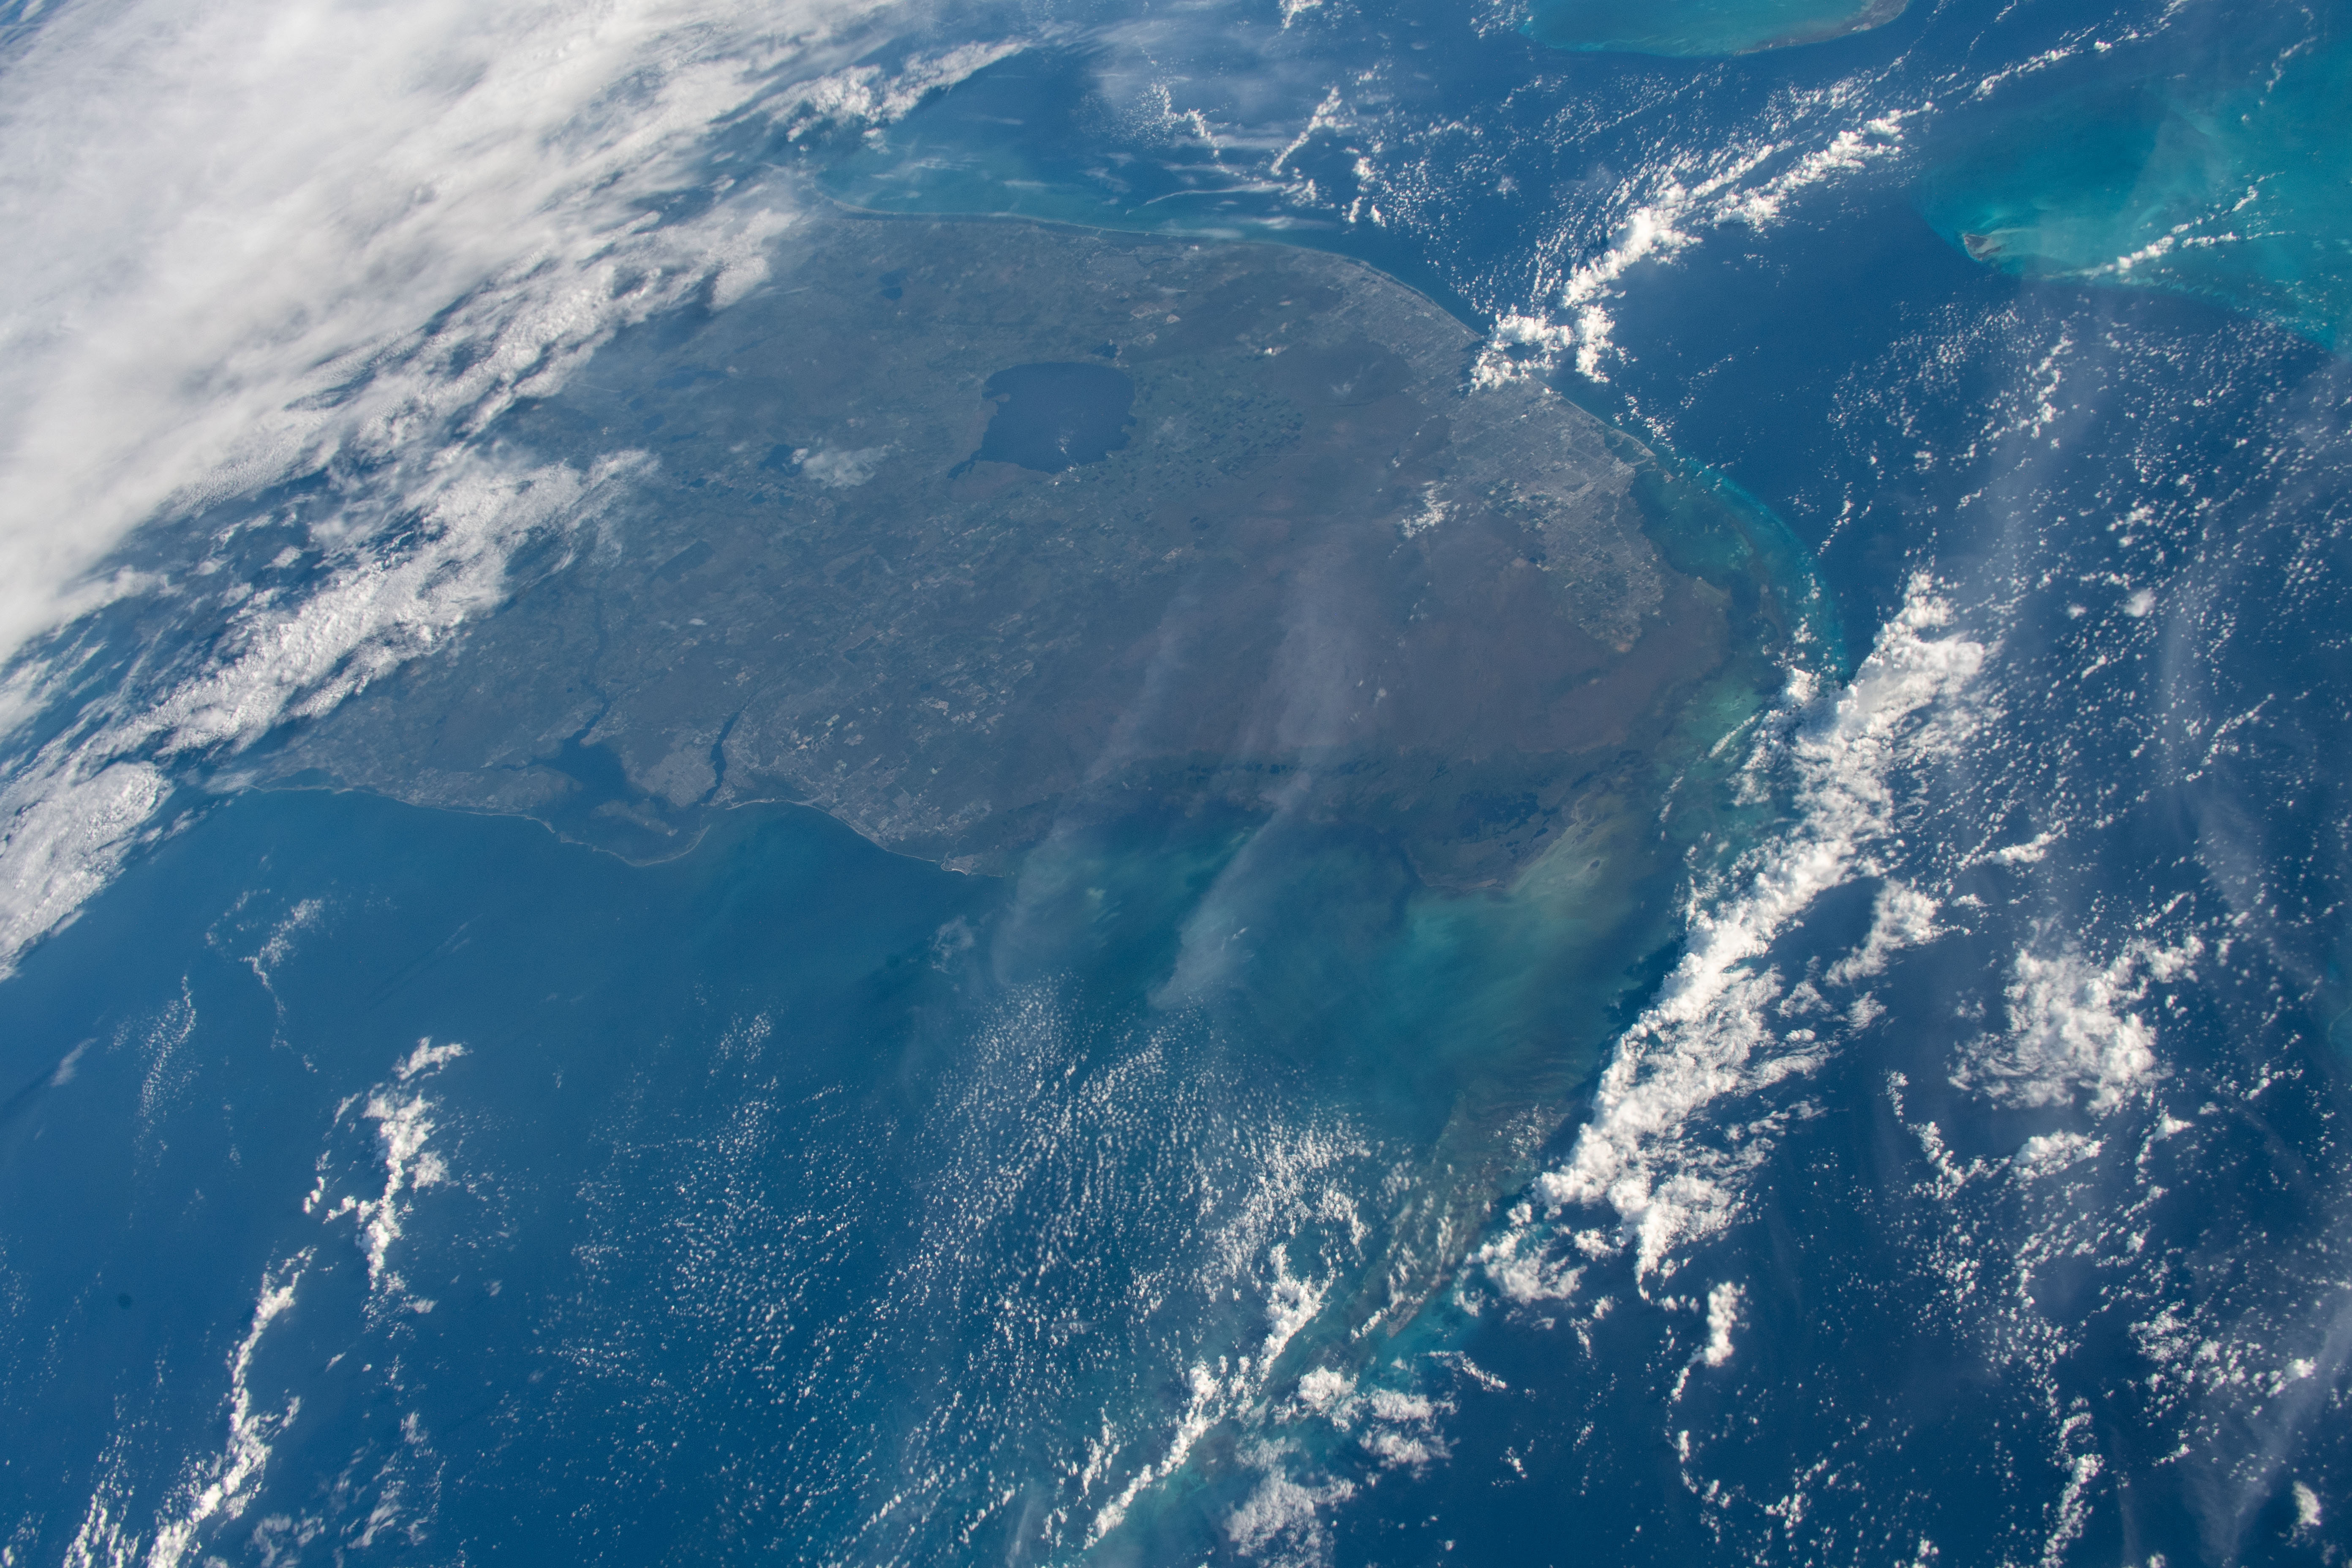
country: USA-FLORIDA
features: FLORIDA, LAKE OKEECHOBEE
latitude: 26.0
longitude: -81.5
